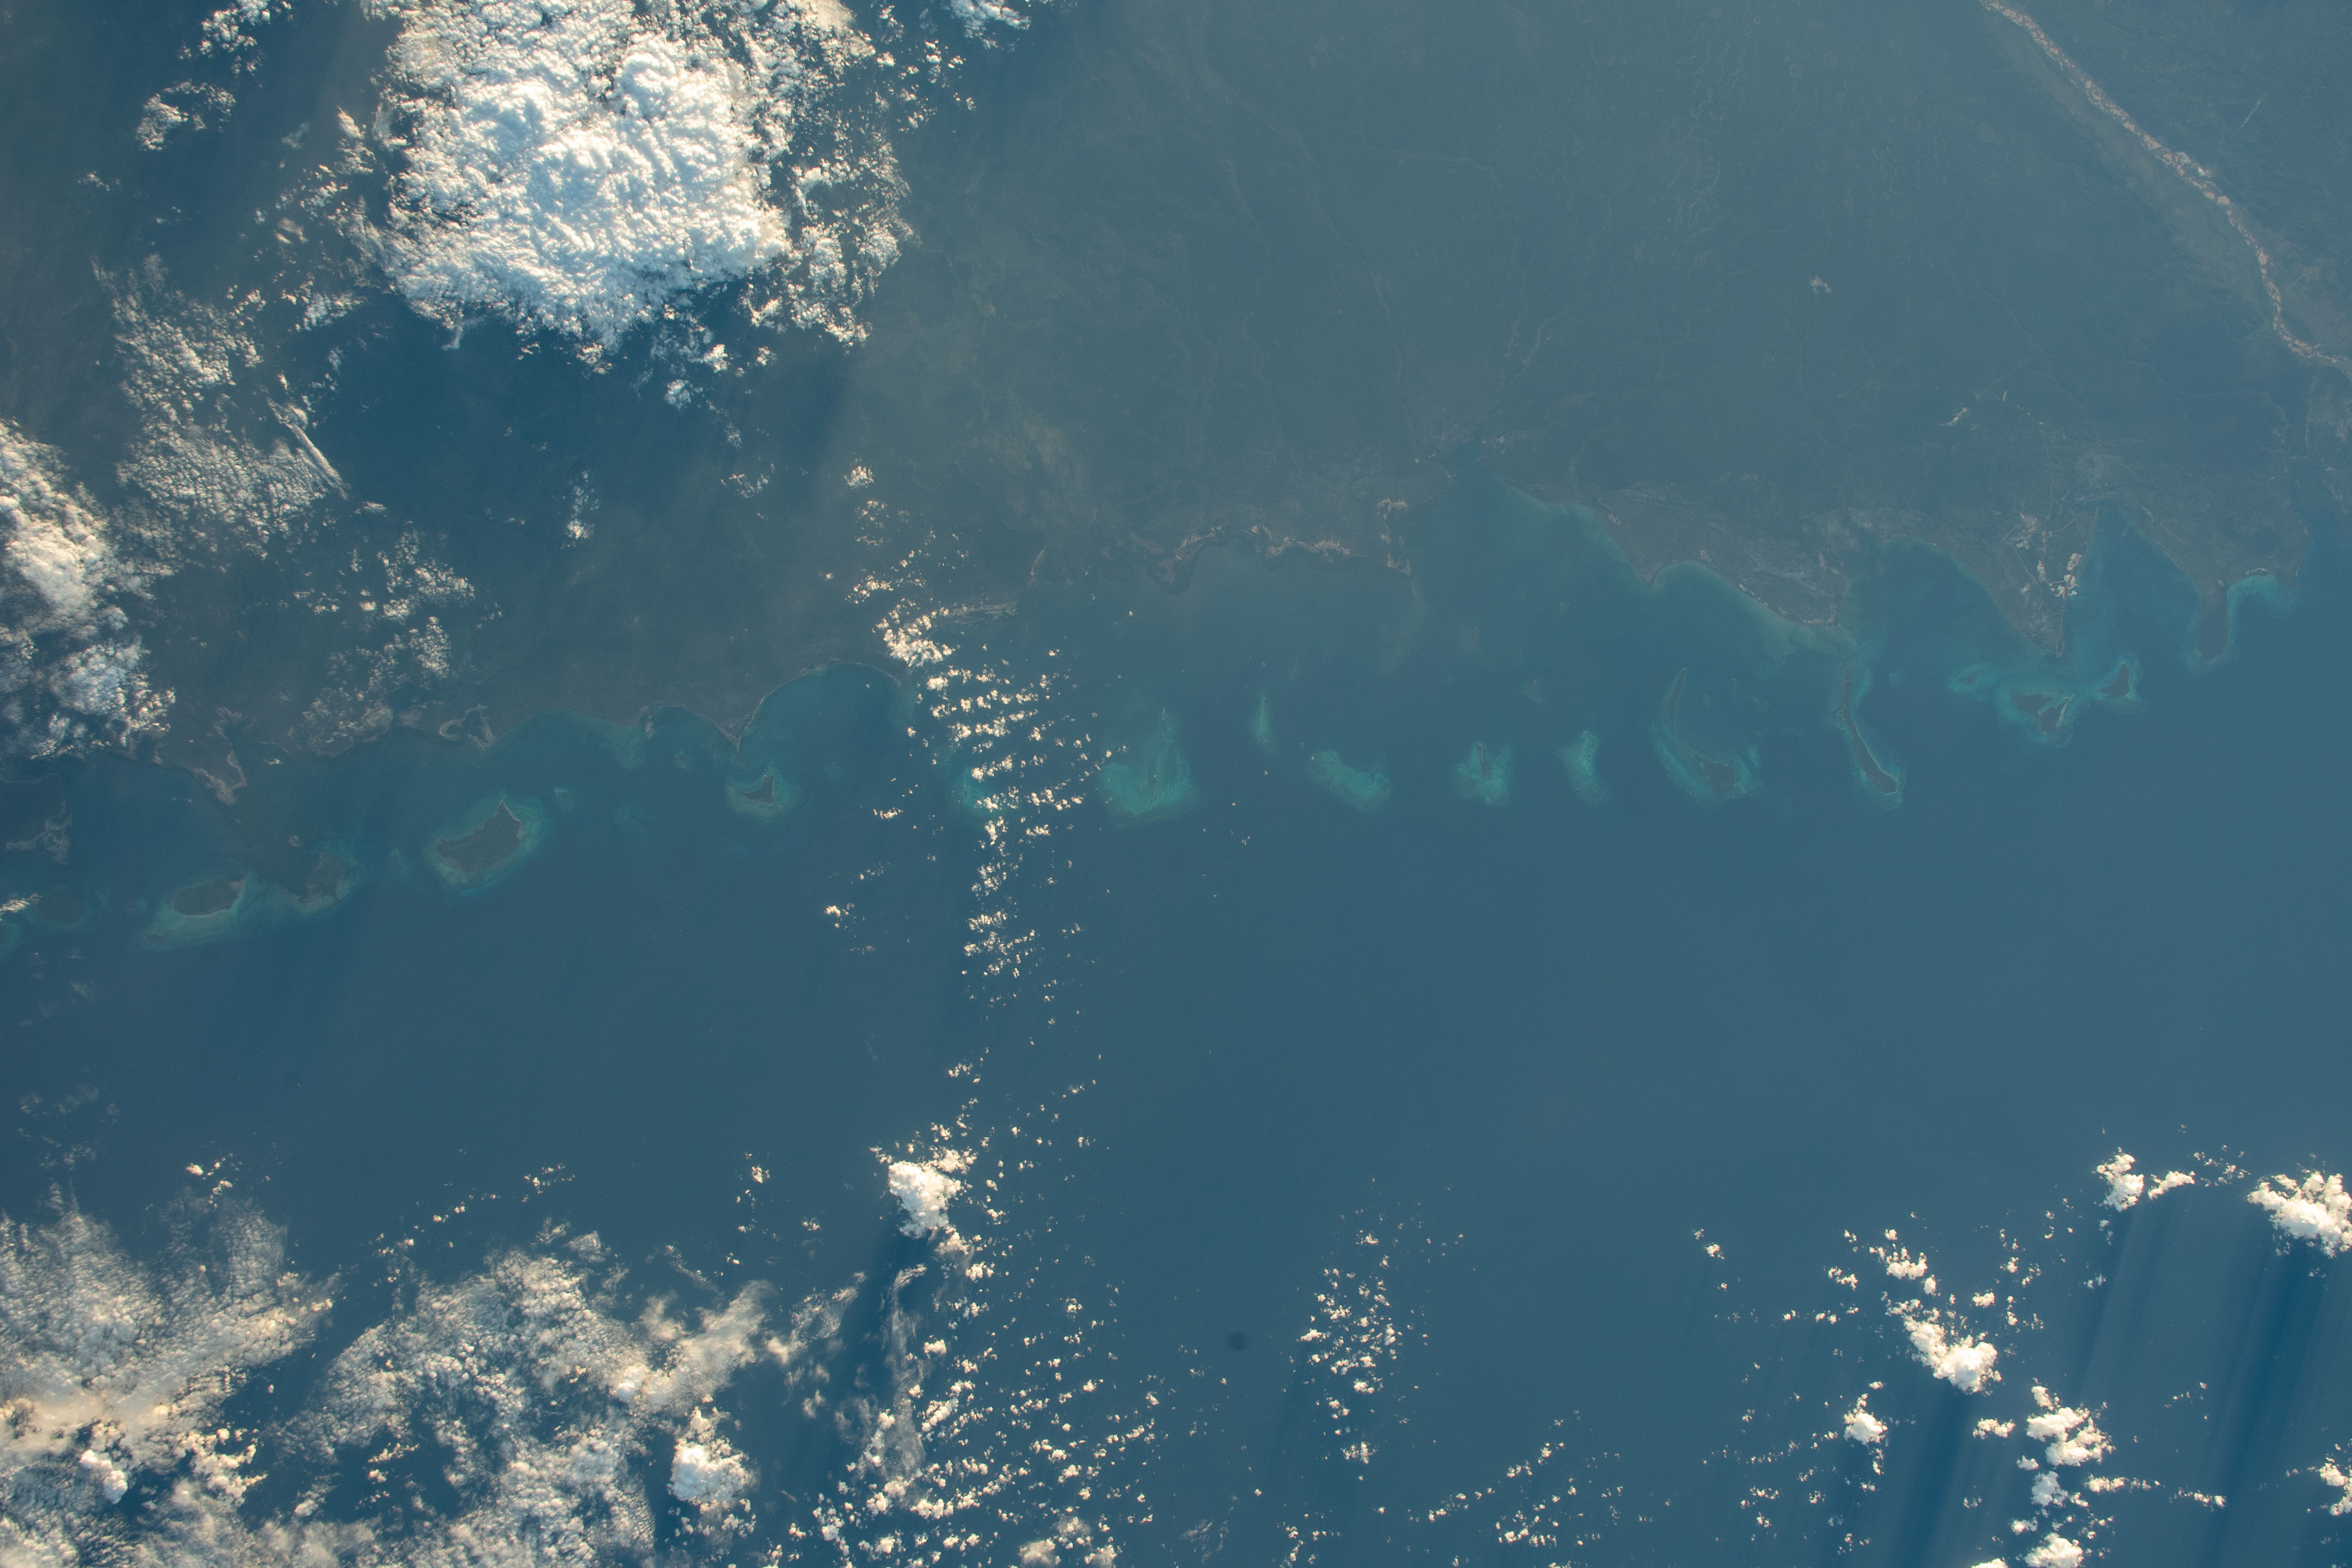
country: MOZAMBIQUE
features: QUIRIMBAS ISLANDS, ARCHIPEALGO, ROVUMA RIVER
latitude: -11.5
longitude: 40.5
